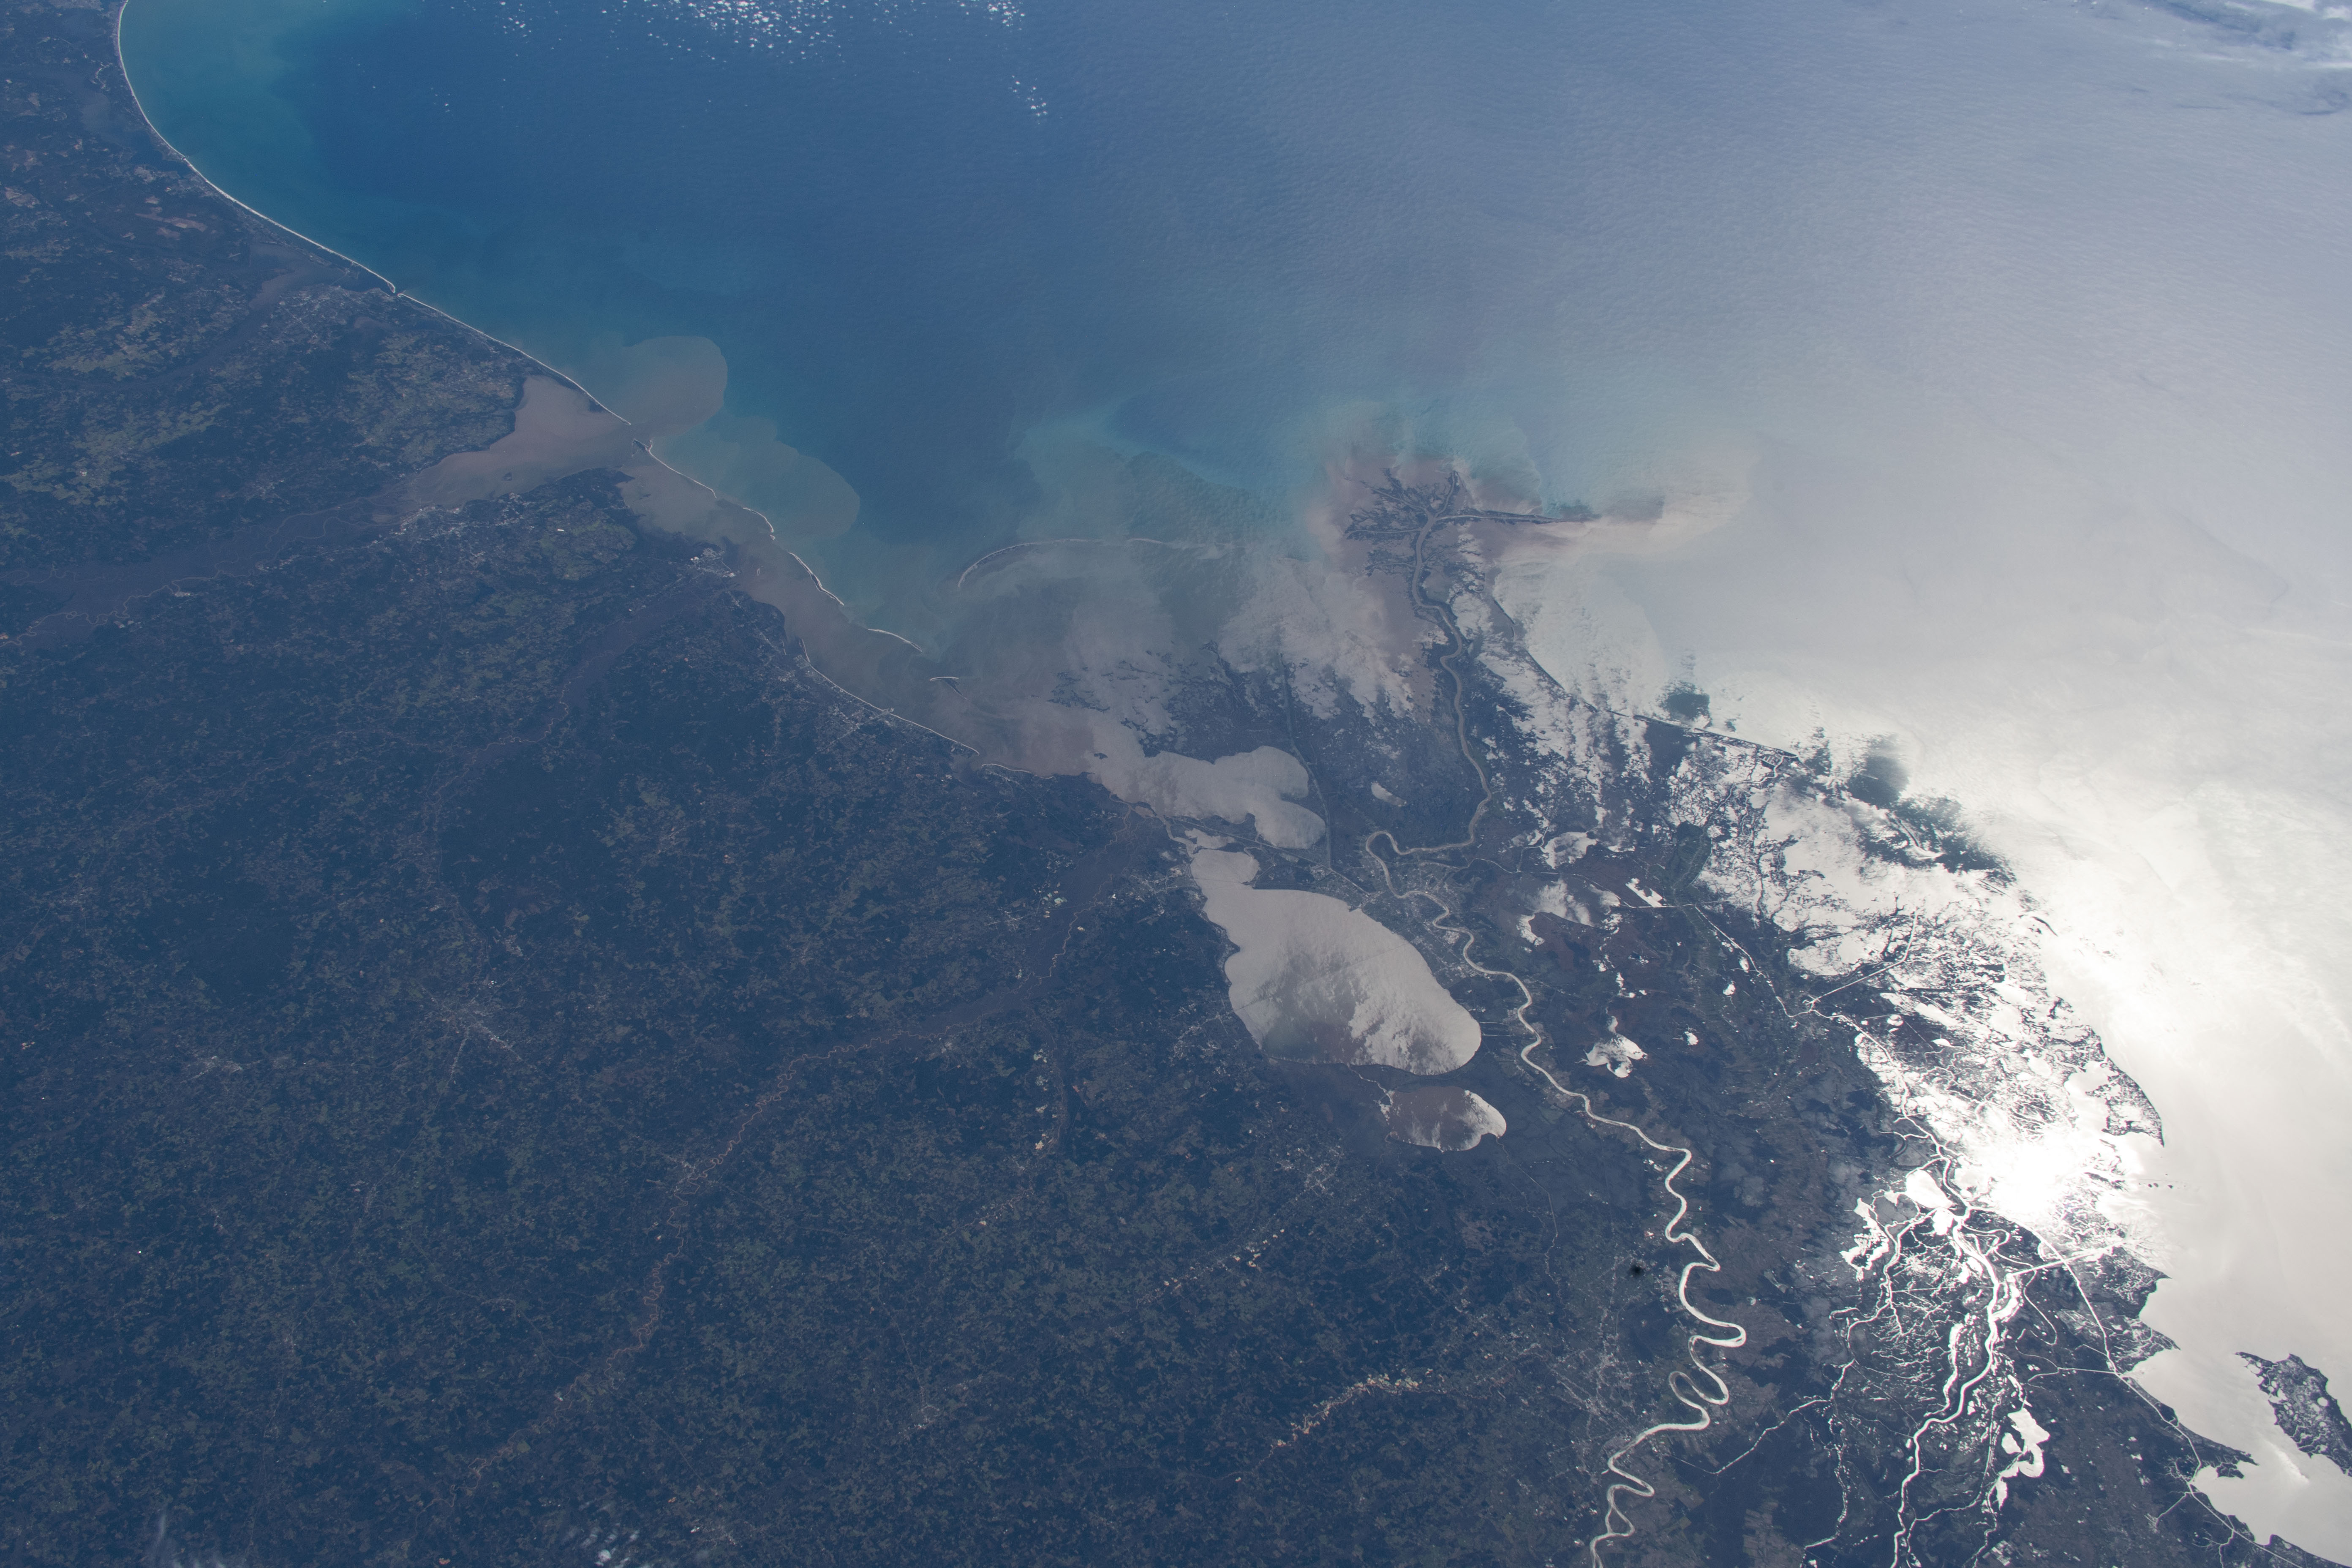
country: USA-LOUISIANA
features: NEW ORLEANS, BATON ROUGE, LAKE PONTCHARTRAIN, GULFPORT, GULF OF MEXICO, CHANDELEUR SOUND, MOBILE, PENSACOLA, PANAMA CITY, TALLAHASSEE
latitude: 30.0
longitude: -89.5
